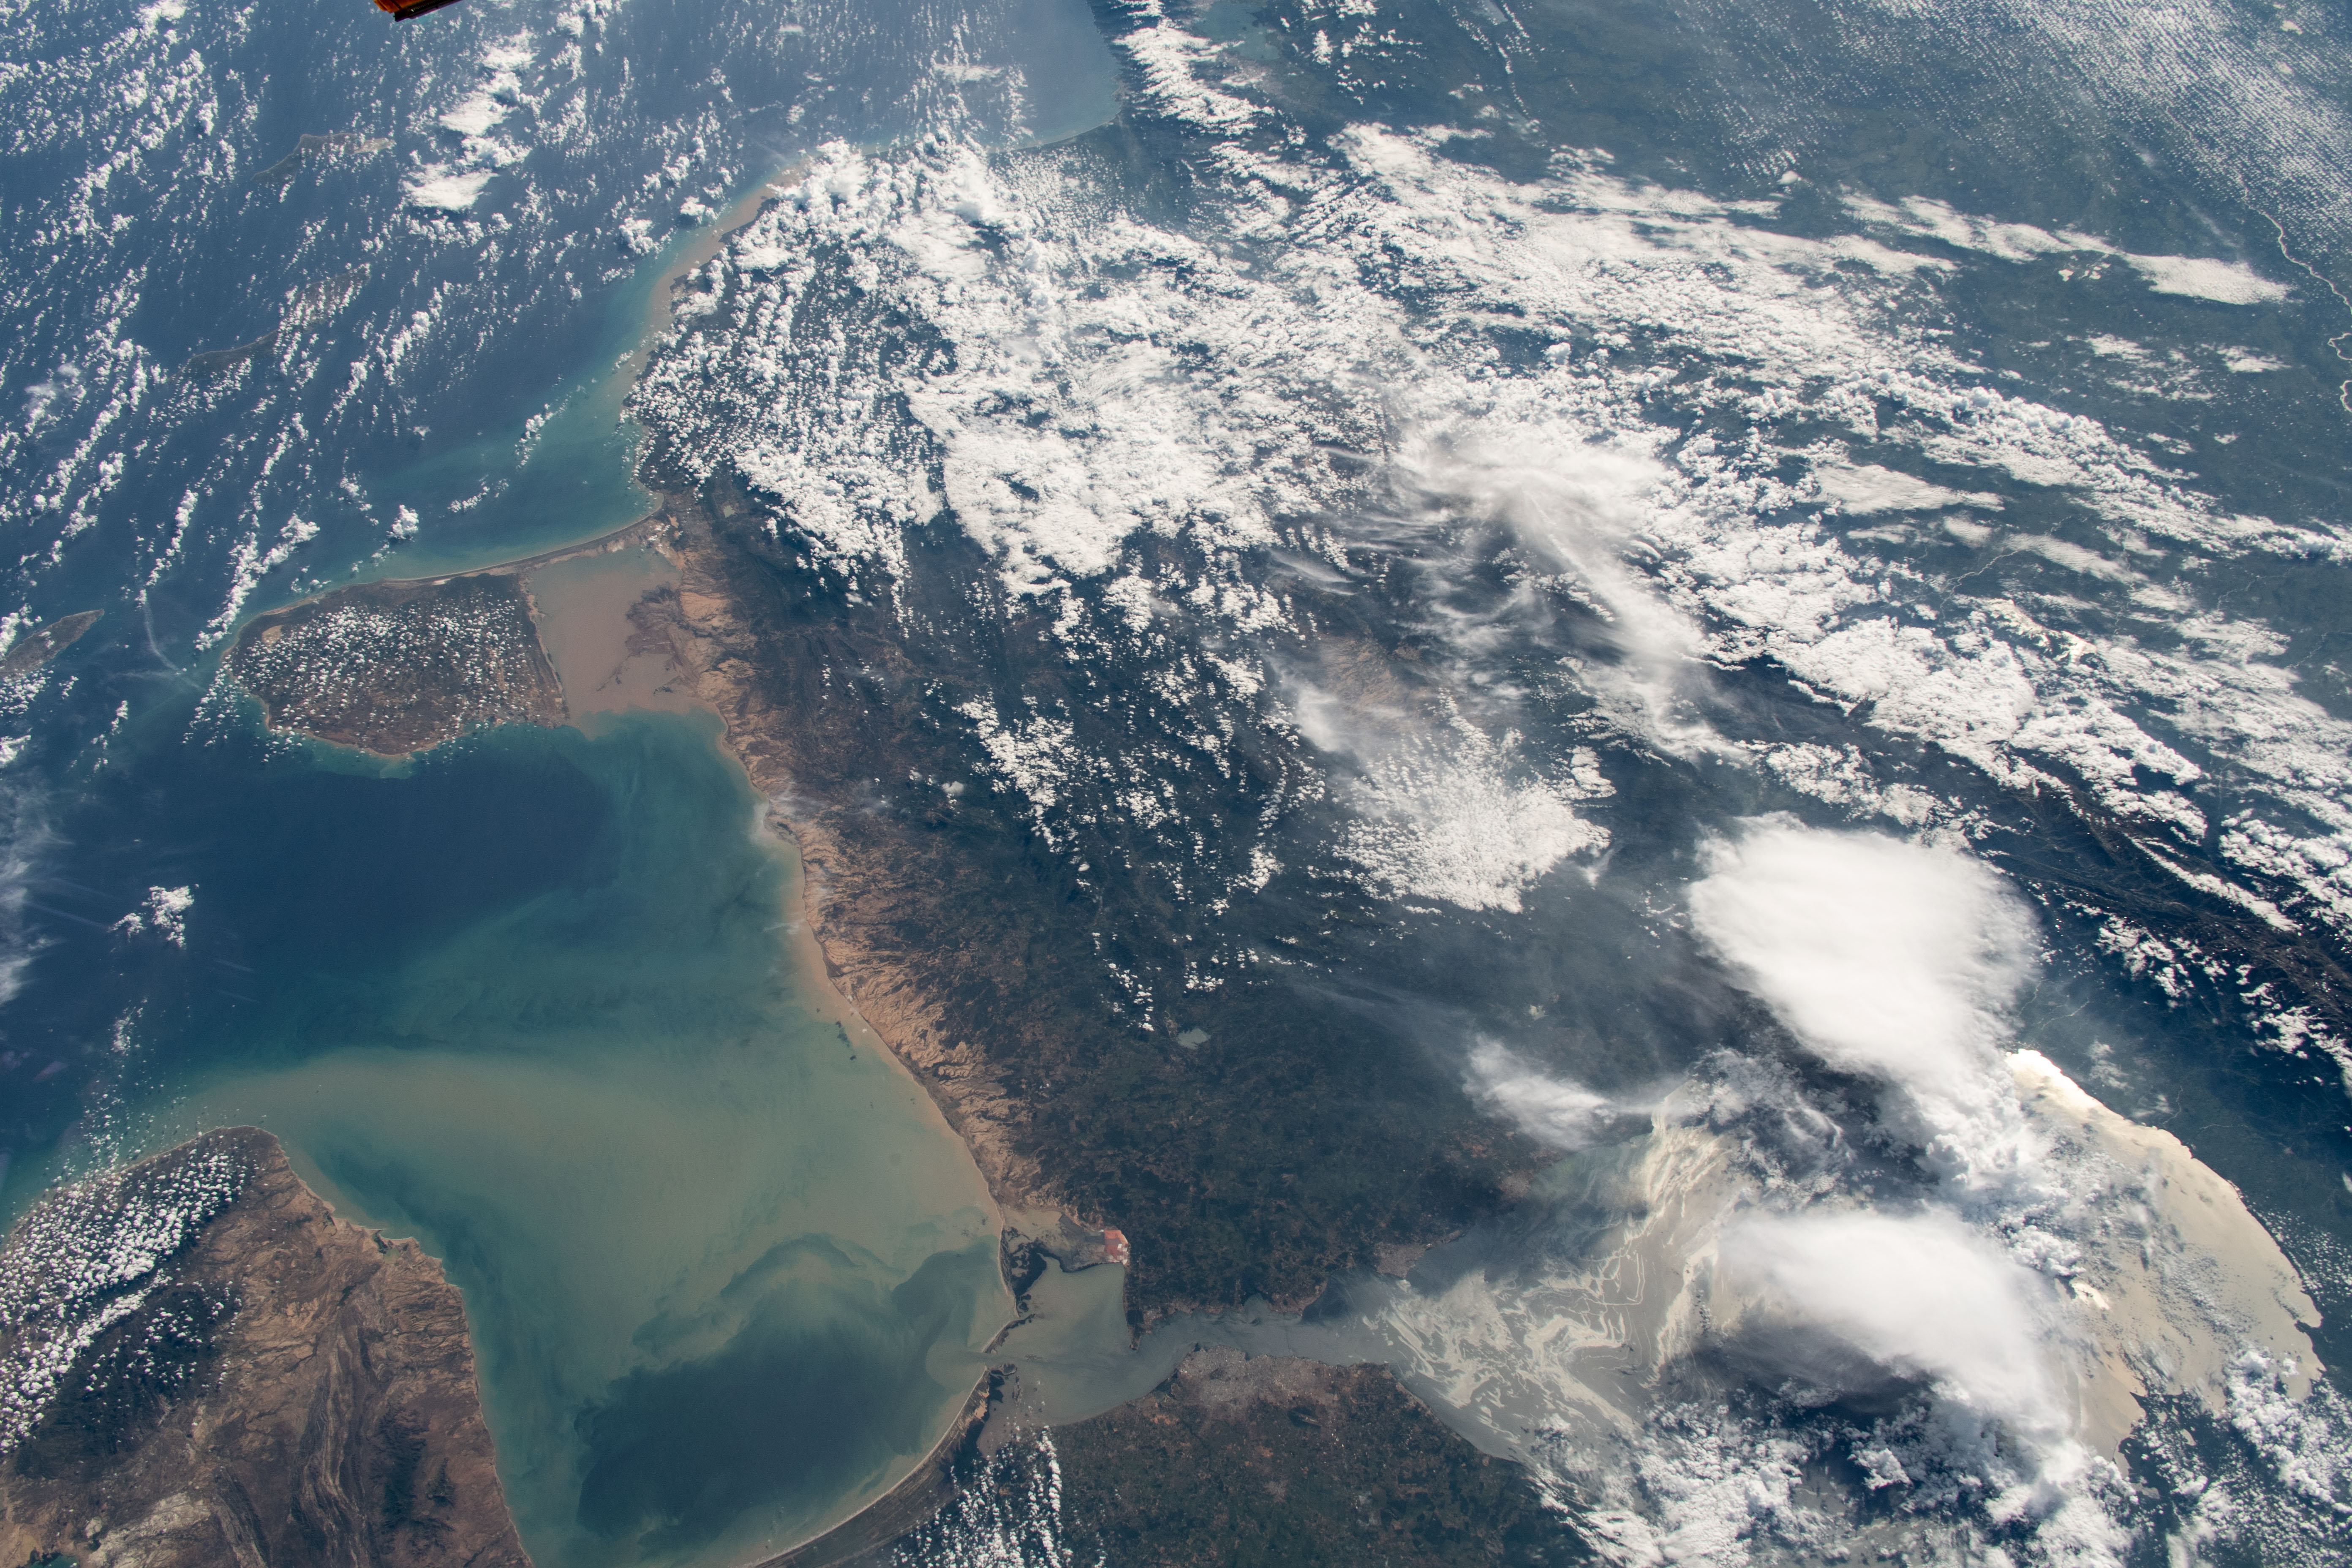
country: VENEZUELA
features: GULF OF VENEZUELA, LAKE MARACAIBO
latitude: 10.5
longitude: -70.0
